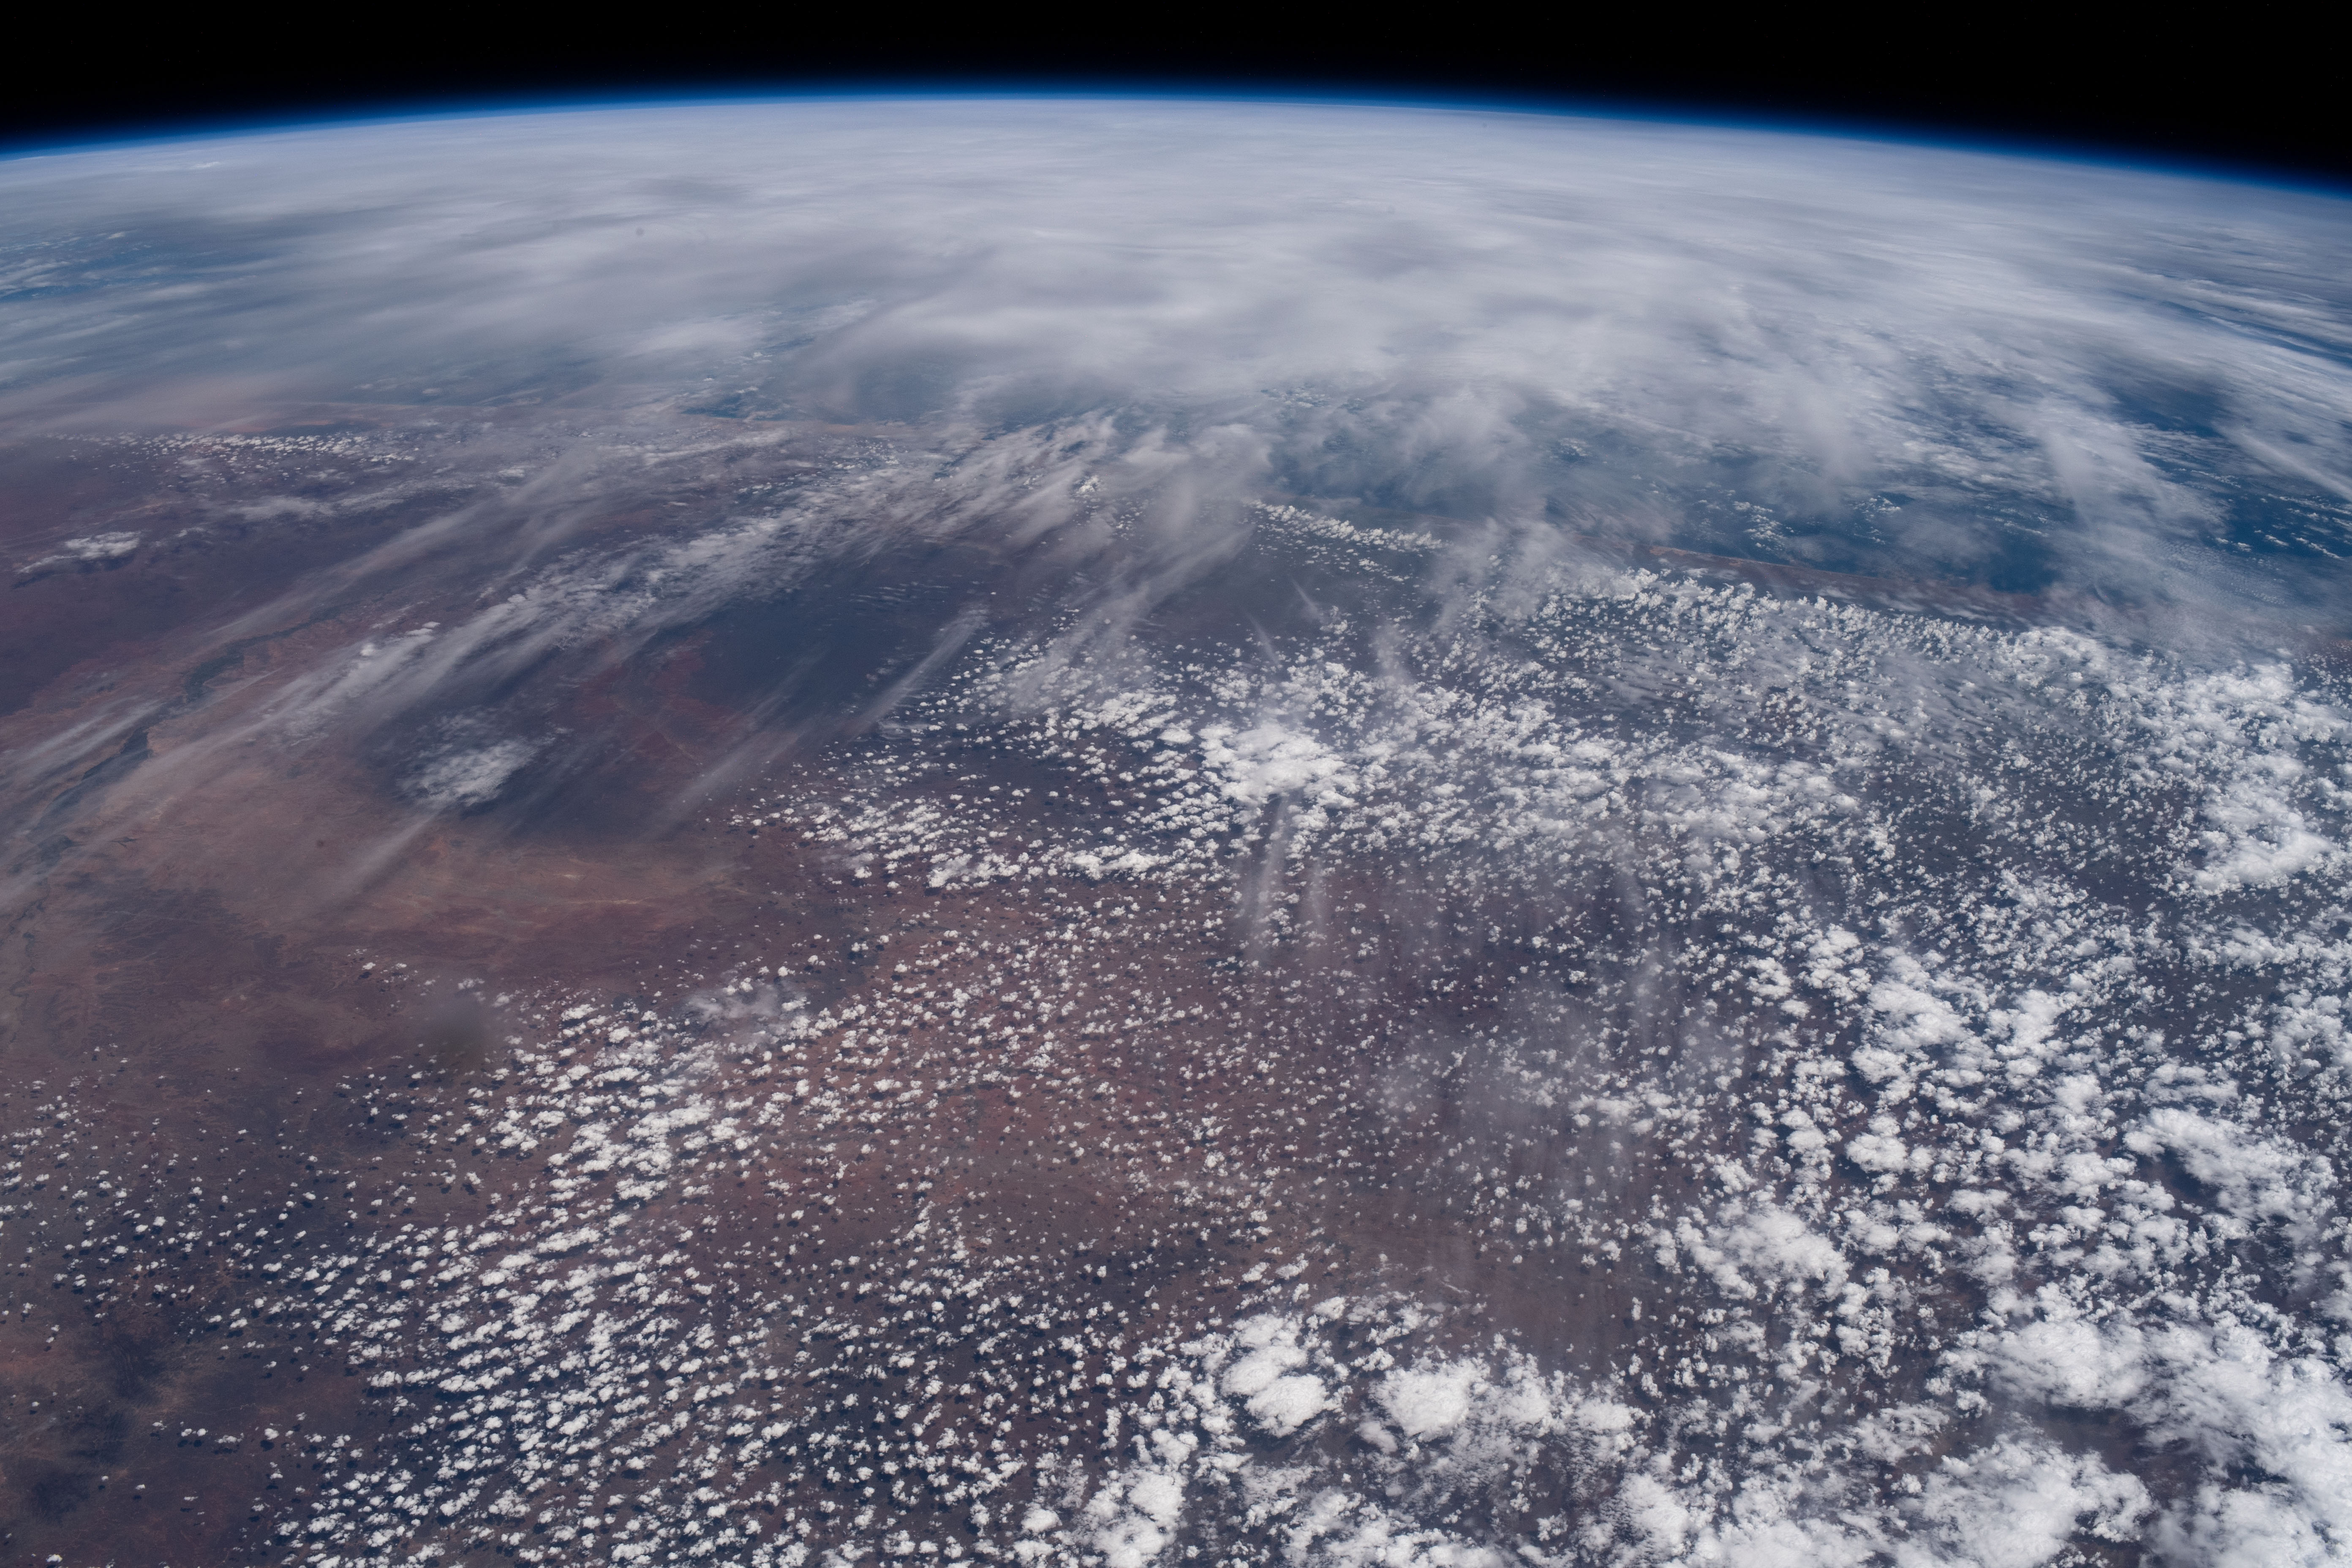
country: SOMALIA
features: SOMALIA PENINSULA, INDIAN OCEAN, SHABELE RIVER, AHMAR MOUNTAINS
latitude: 4.0
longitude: 43.0
